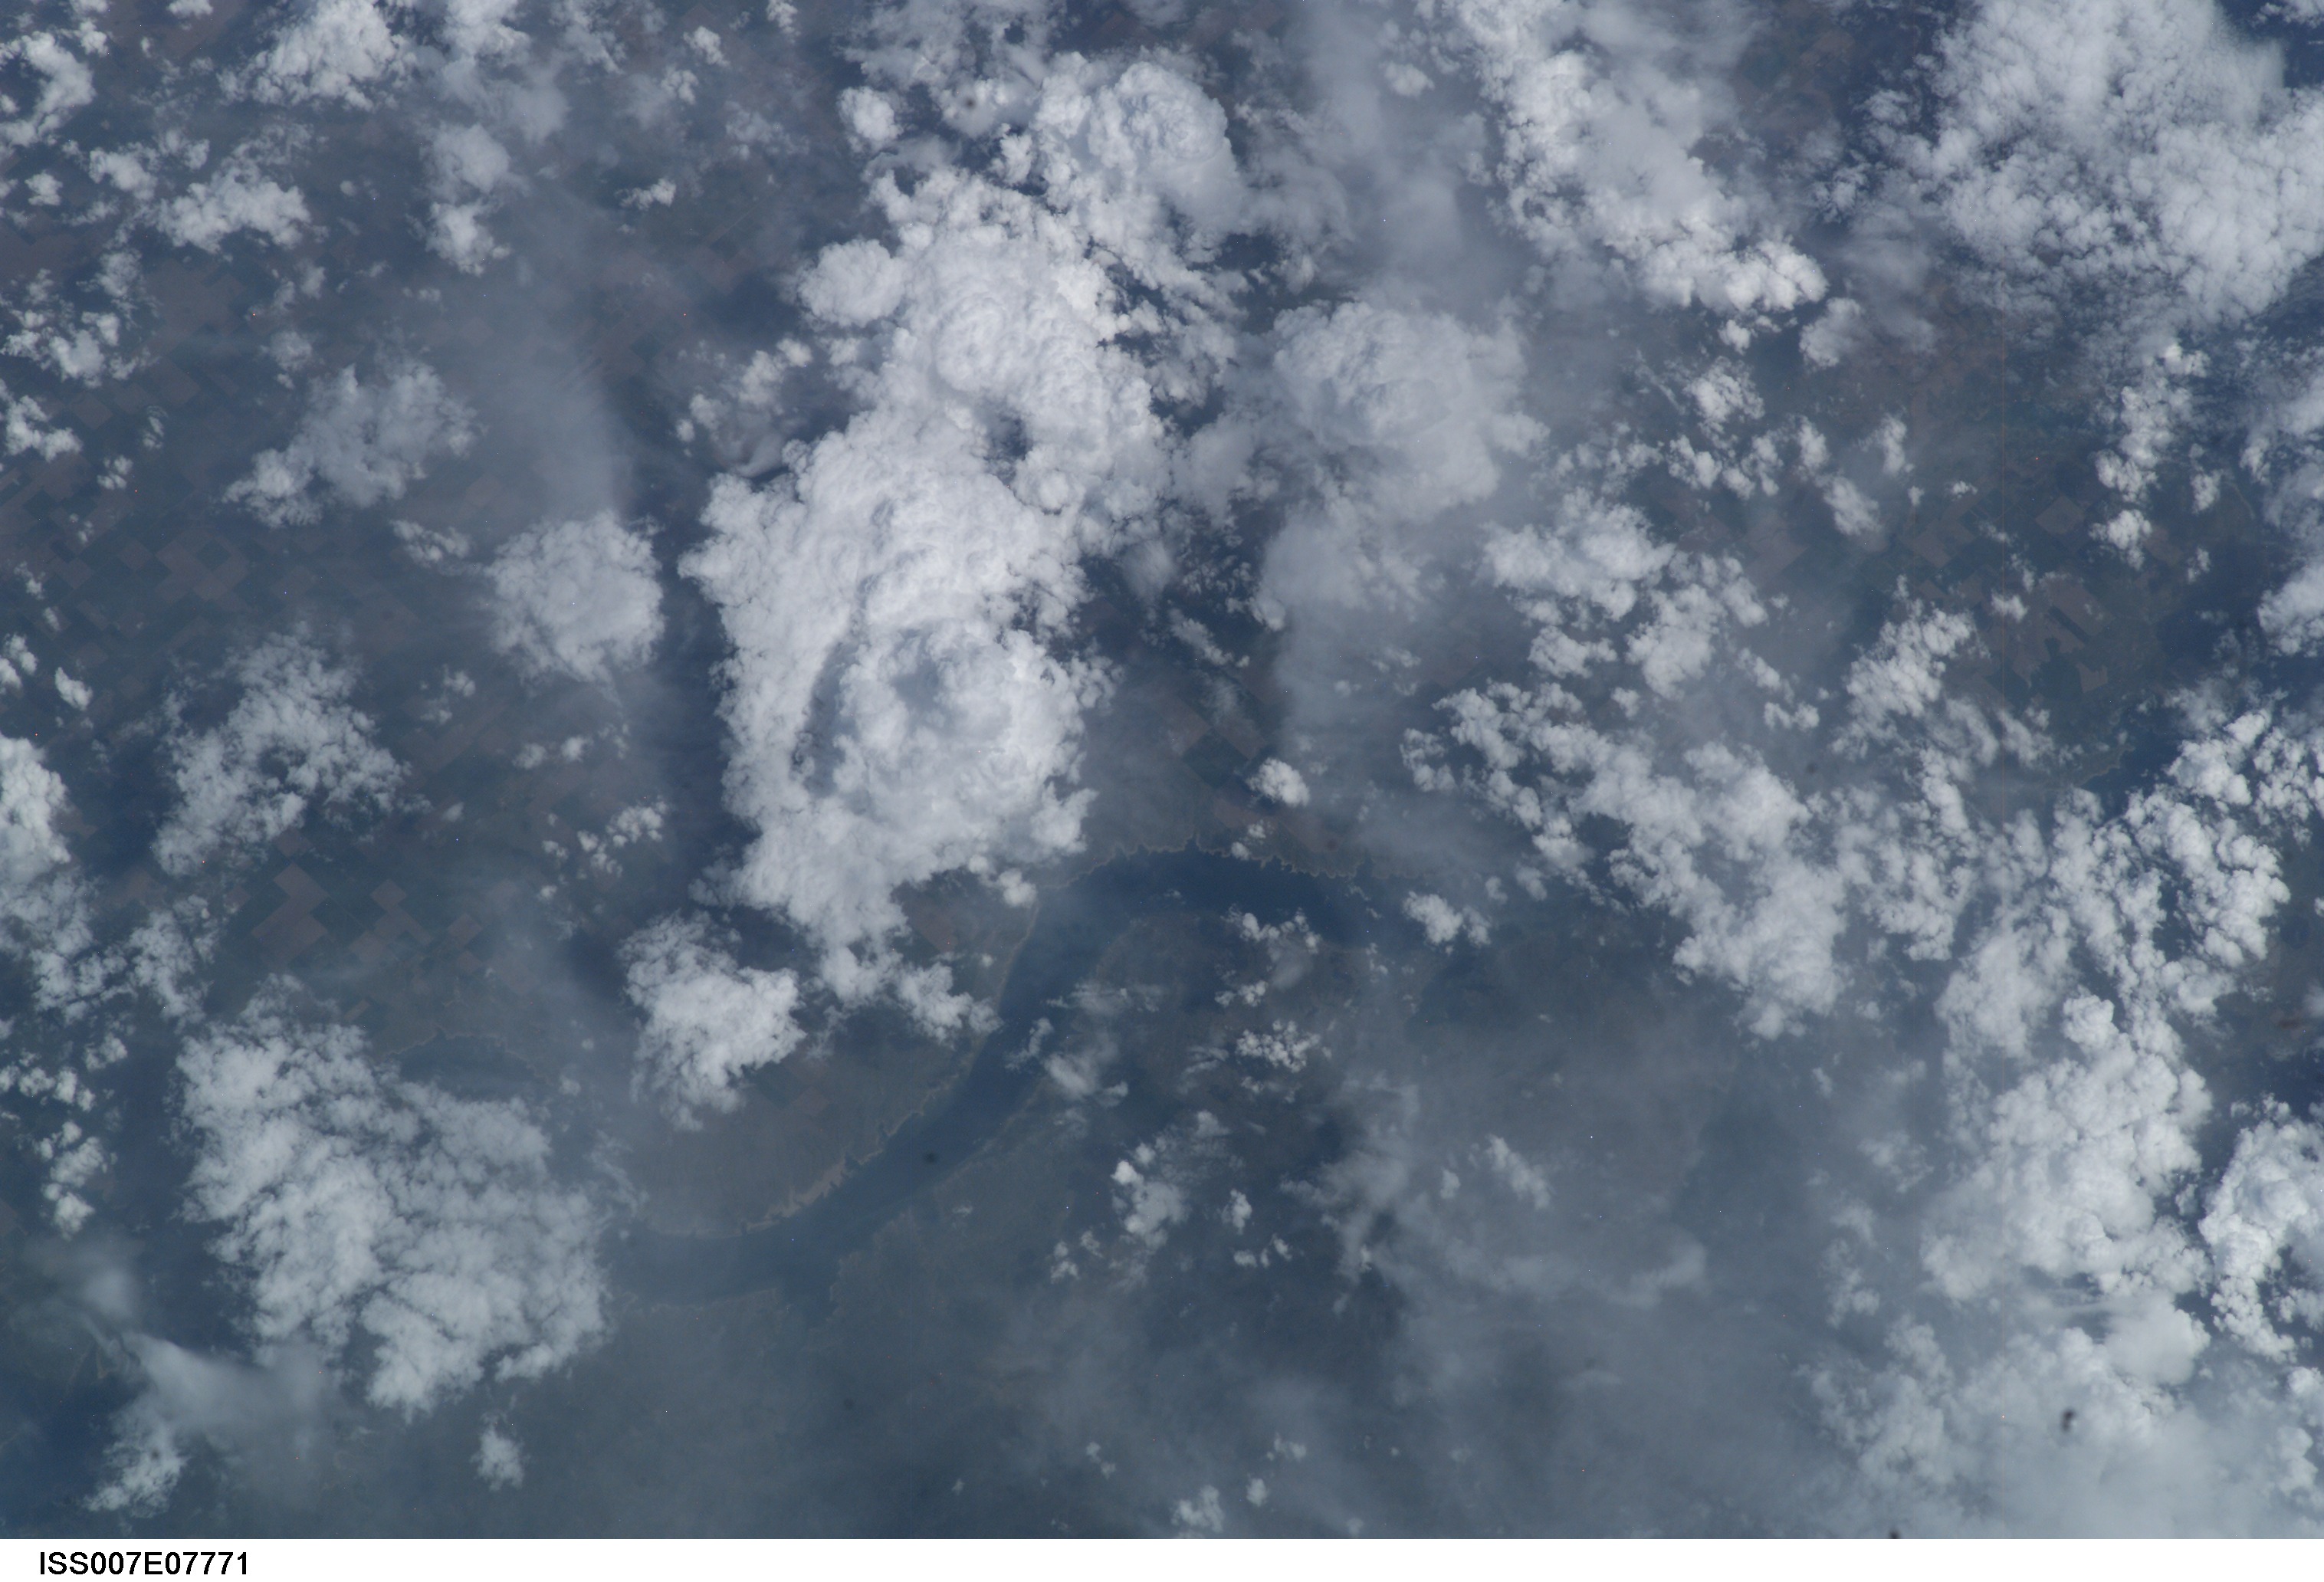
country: USA-SOUTH DAKOTA
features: LAKE OHAE, MISSOURI RIVER AGR.
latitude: 45.0
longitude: -100.5
